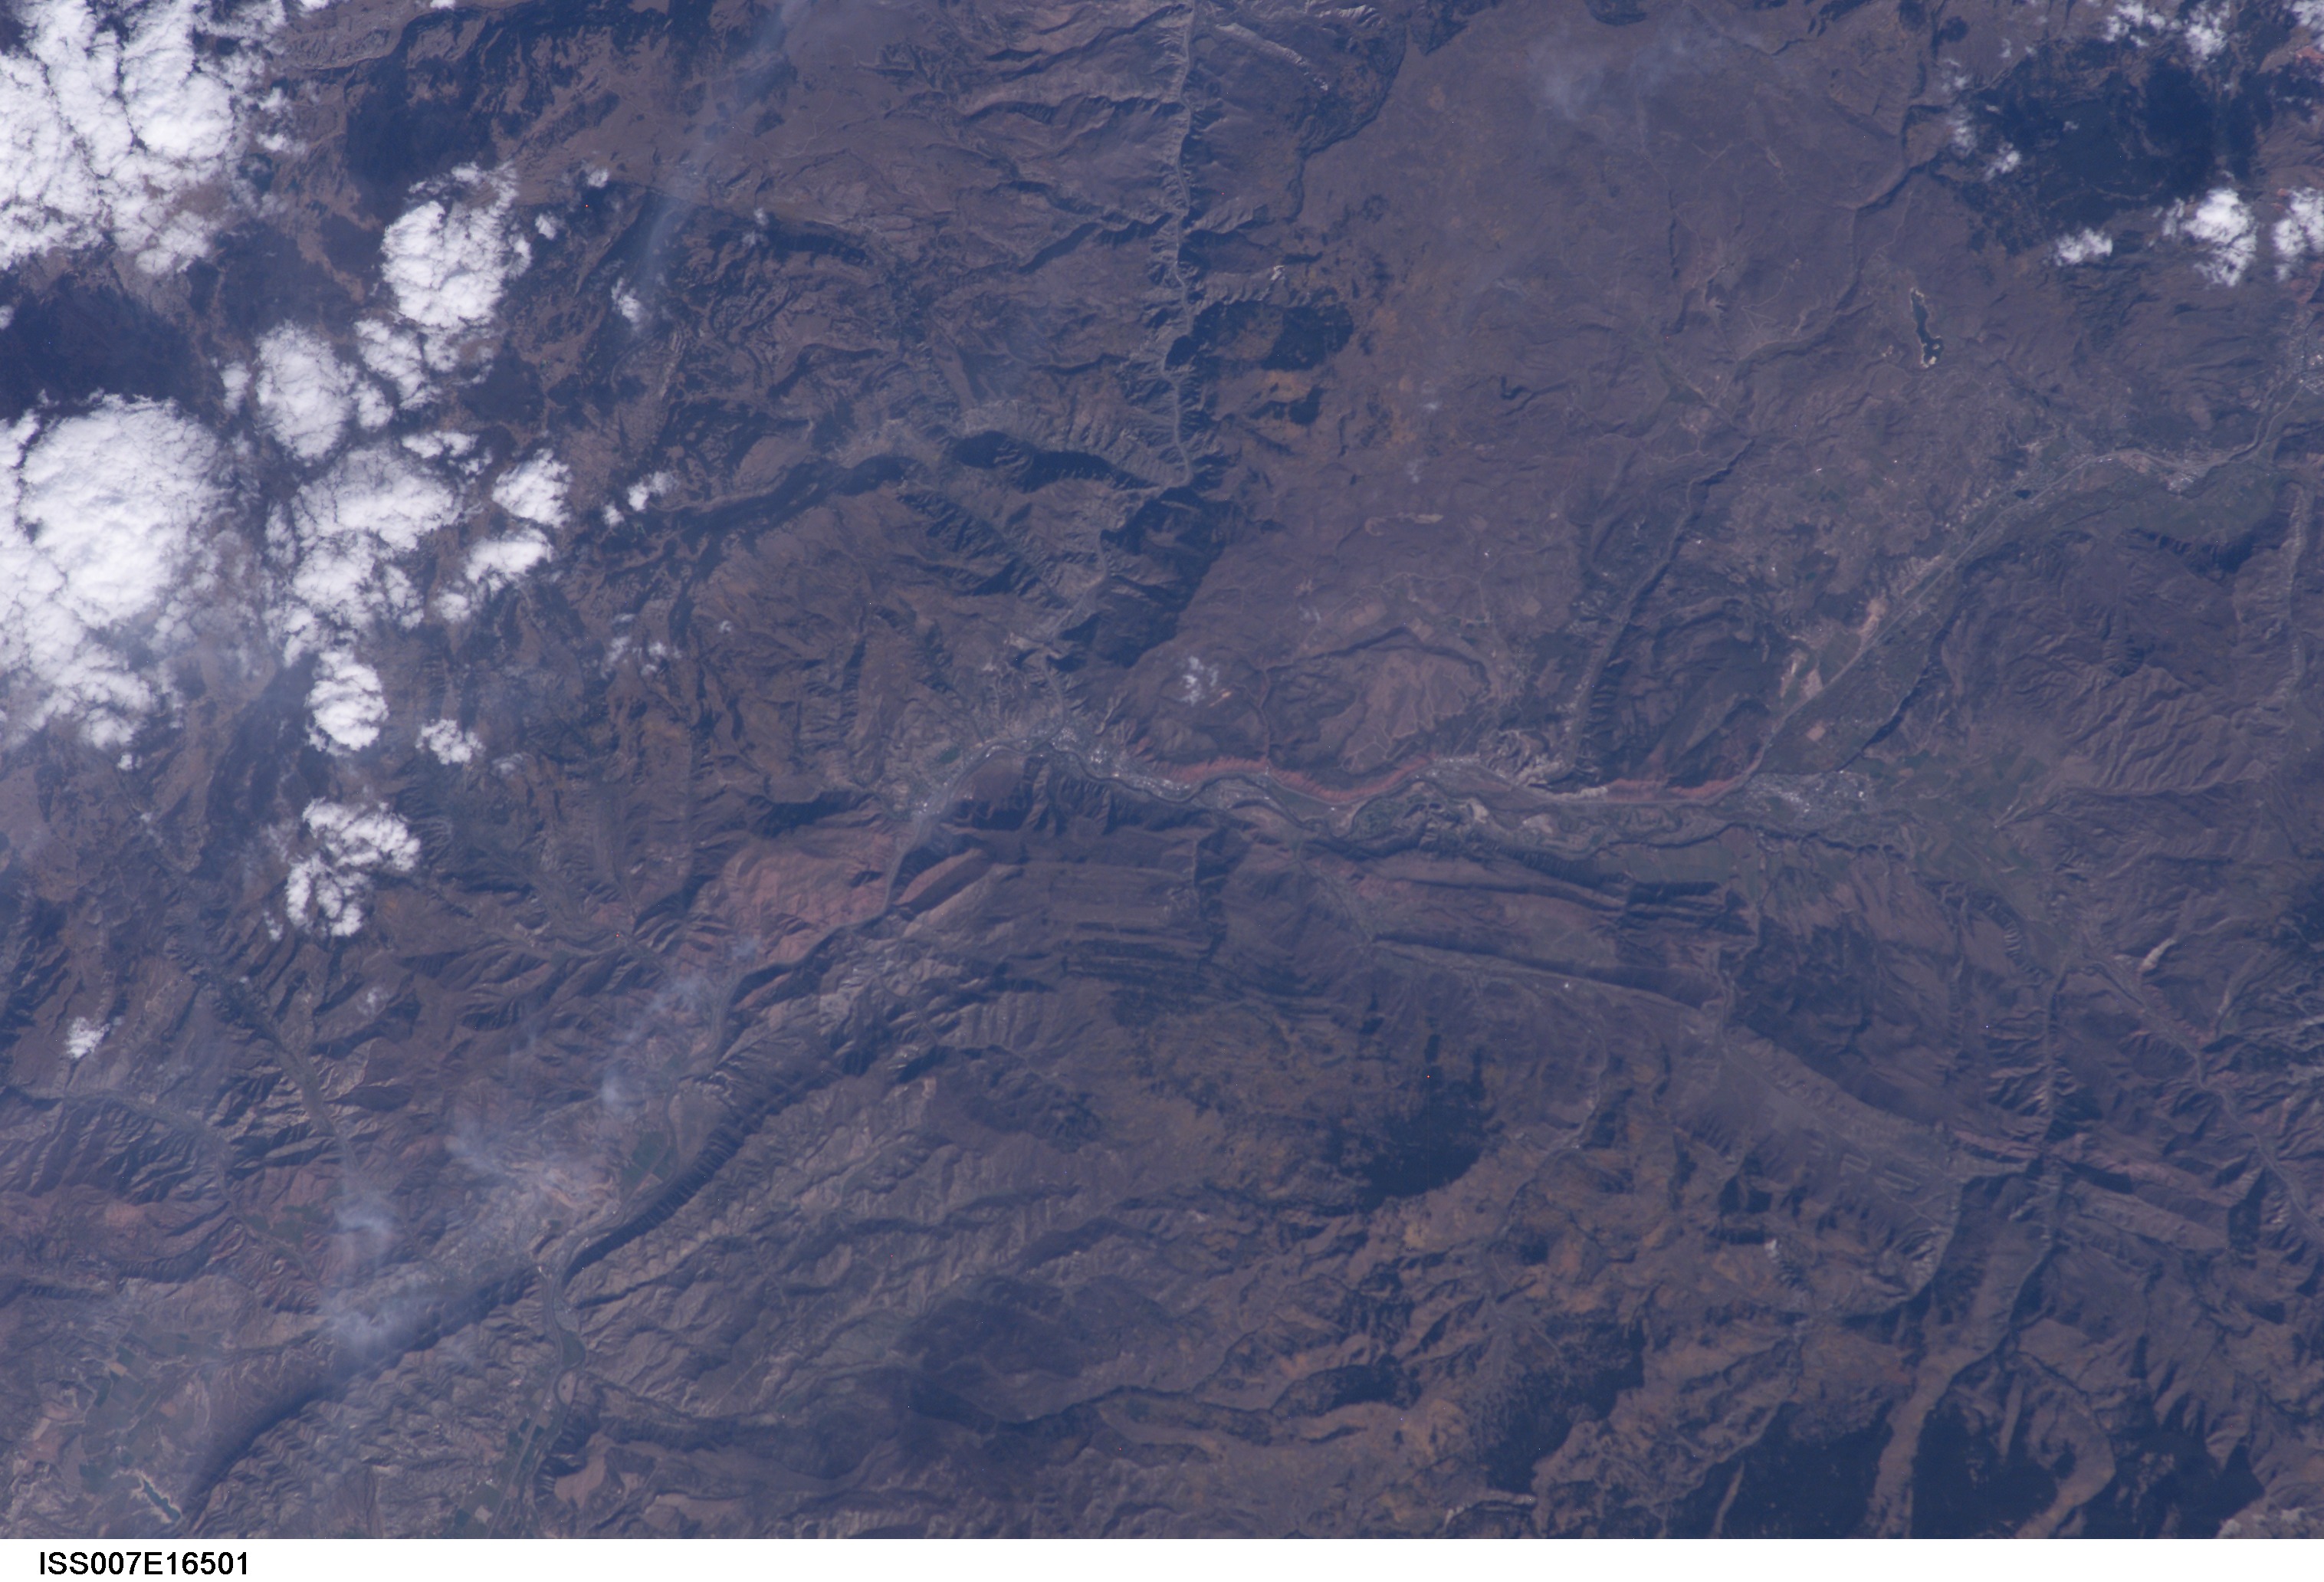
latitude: 39.5
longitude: -107.5
